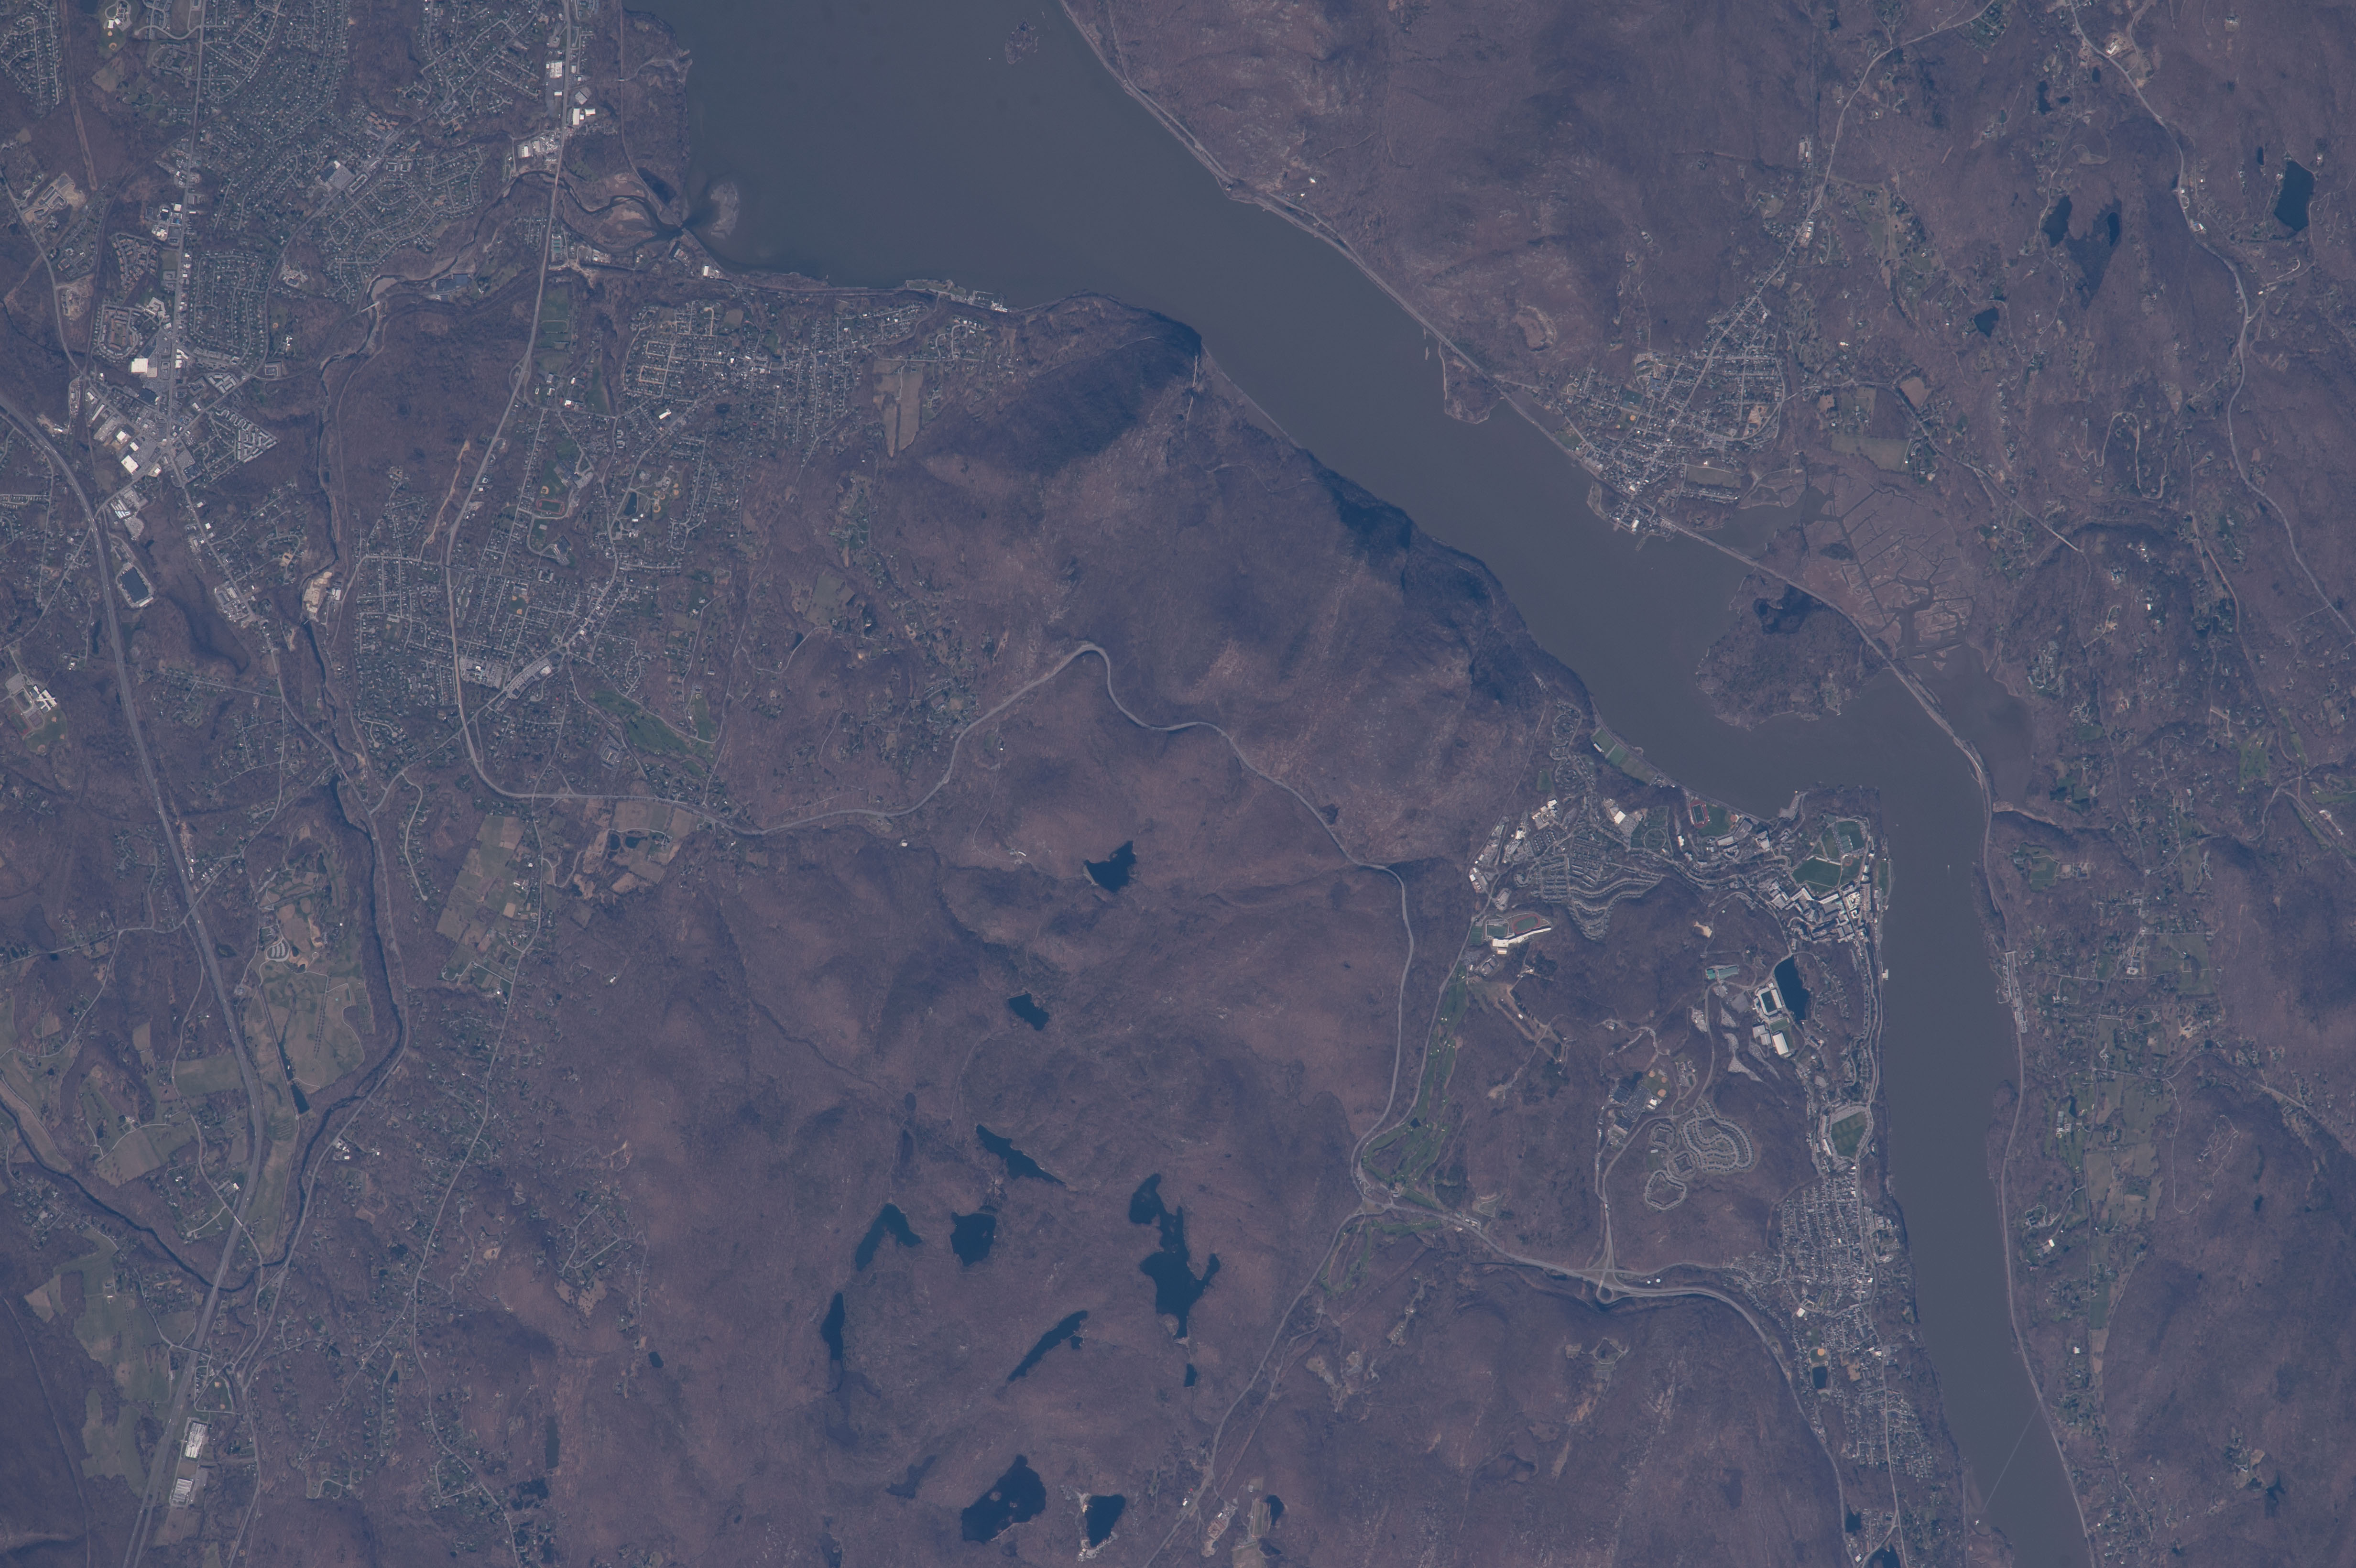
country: USA-NEW YORK
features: HUDSON RIVER, WEST POINT, LAKES, HIGHLAND FALLS, CONSTITUTION I., CORNWALL
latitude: 41.3
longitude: -74.1
